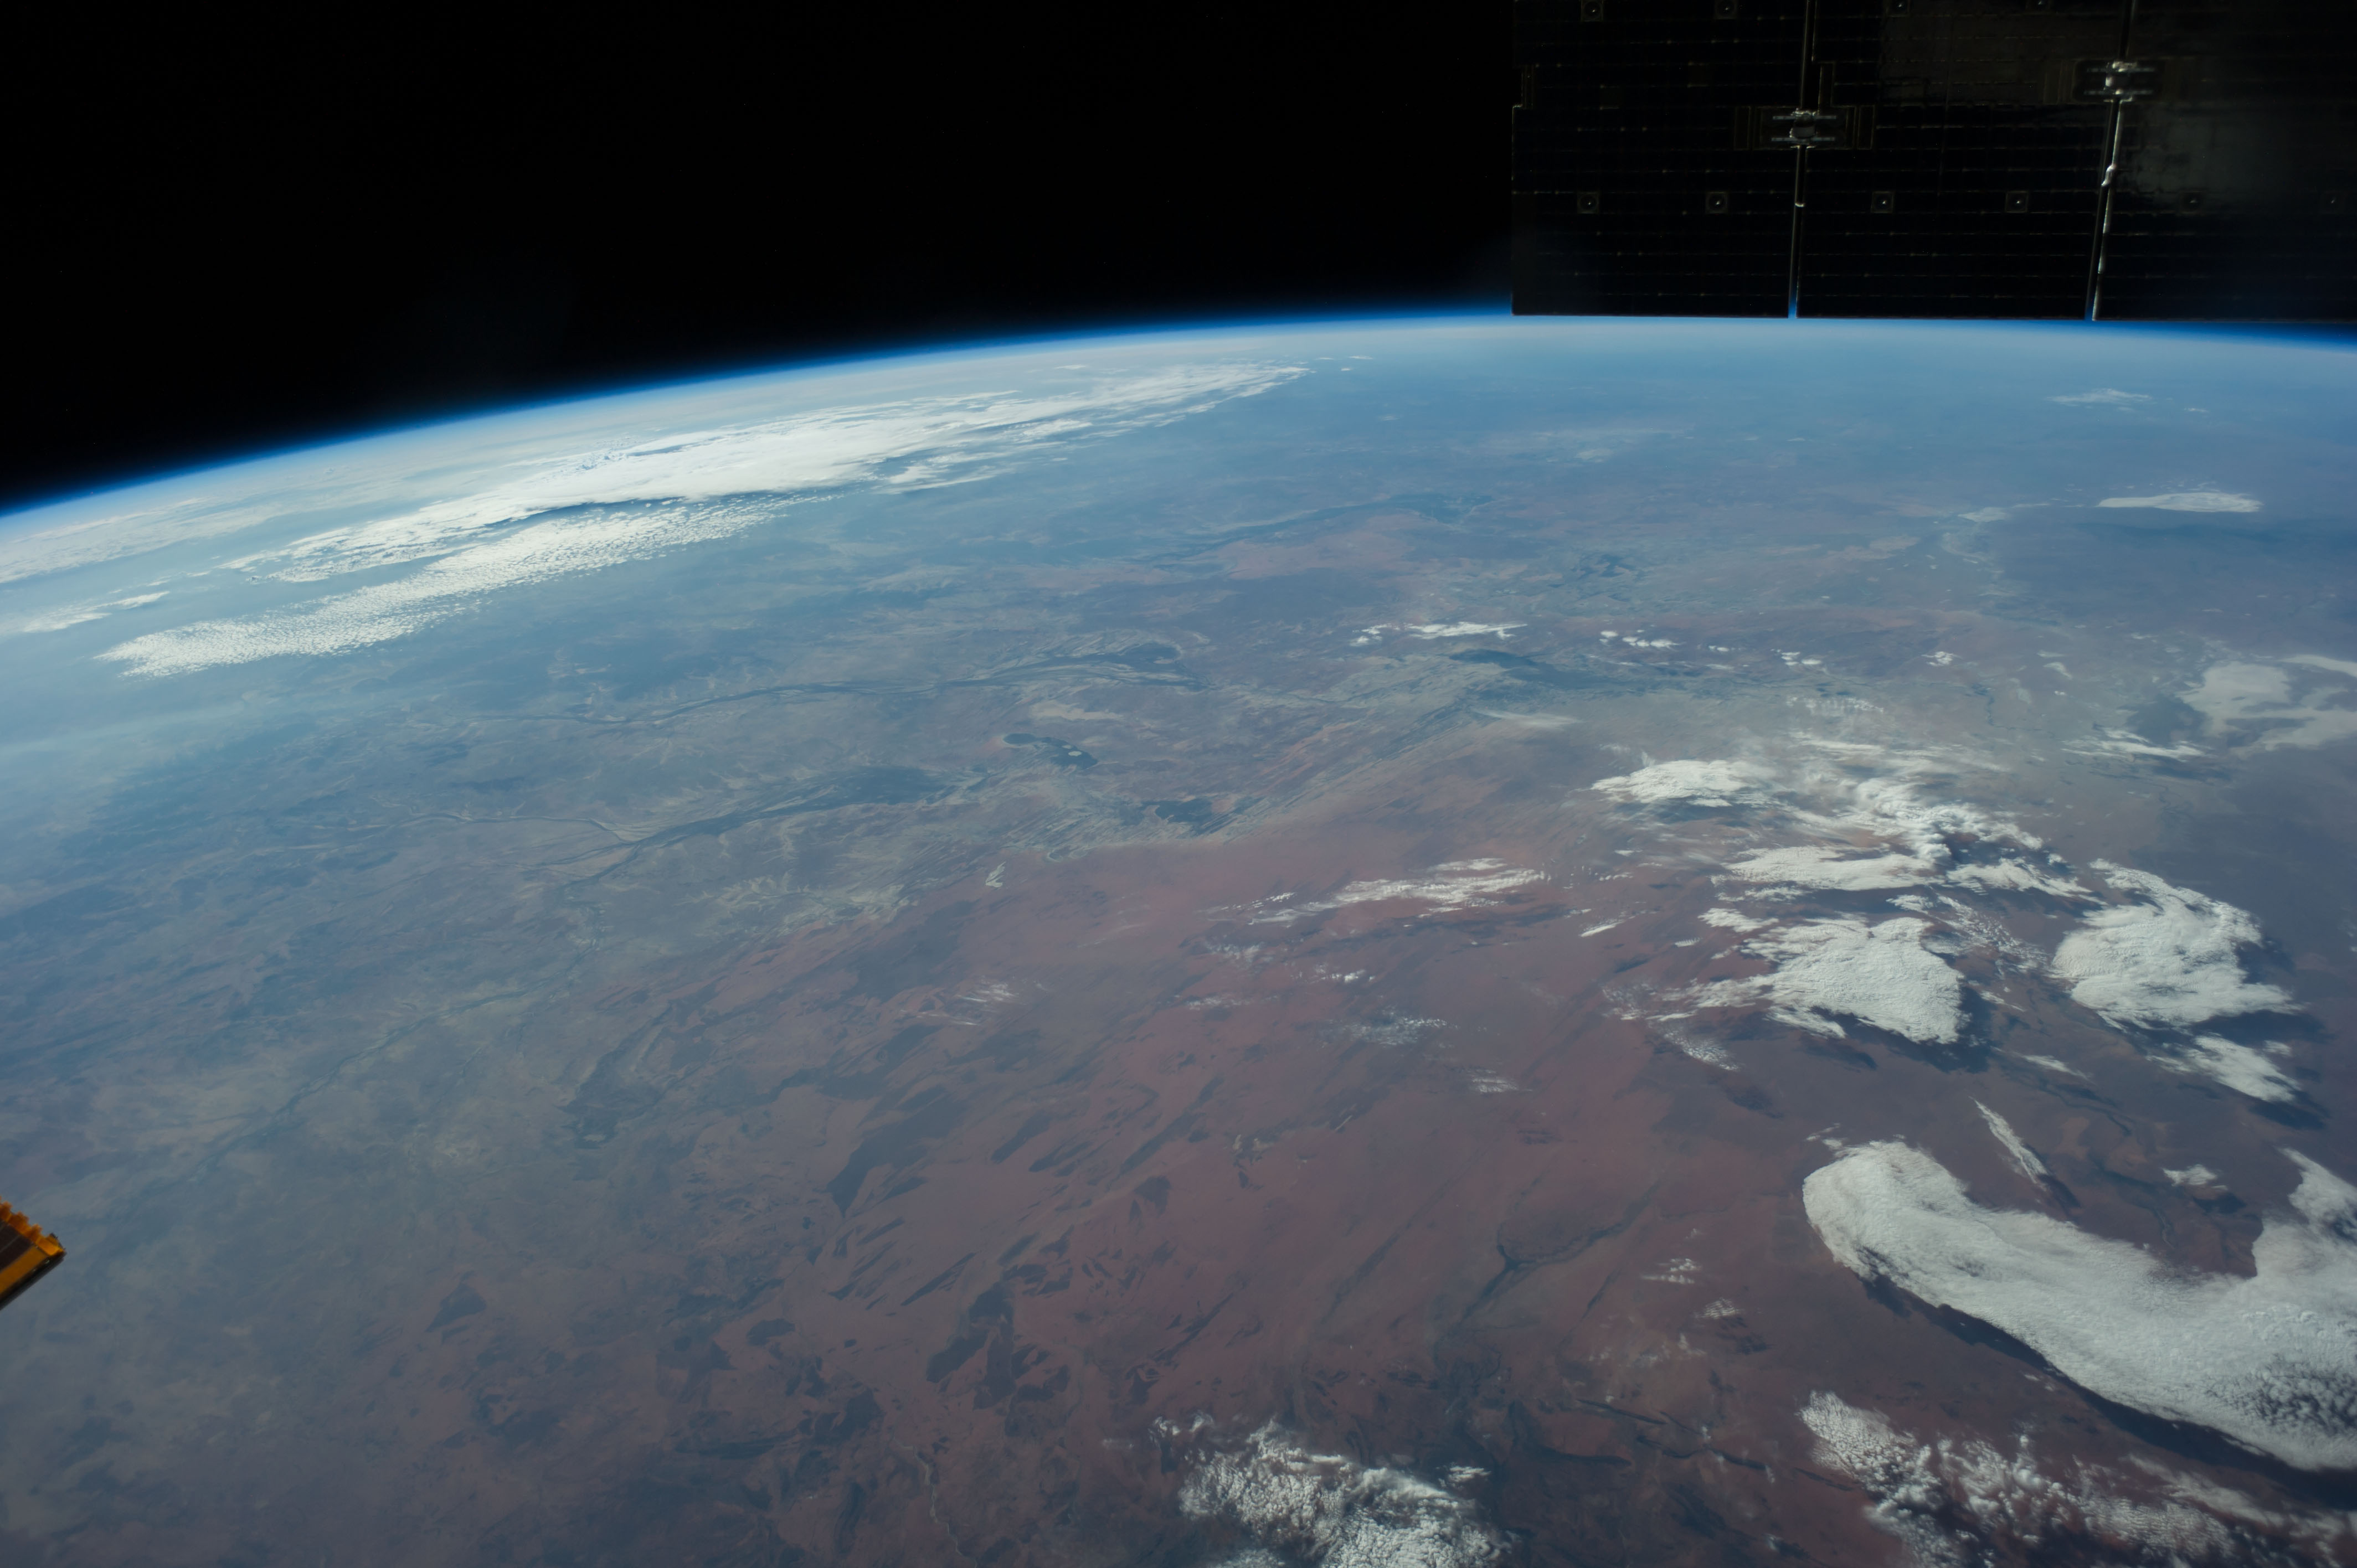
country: AUSTRALIA-Q
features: SIMPSON DES., ATMOSPHERIC LIMB
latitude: -24.5
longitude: 138.0
